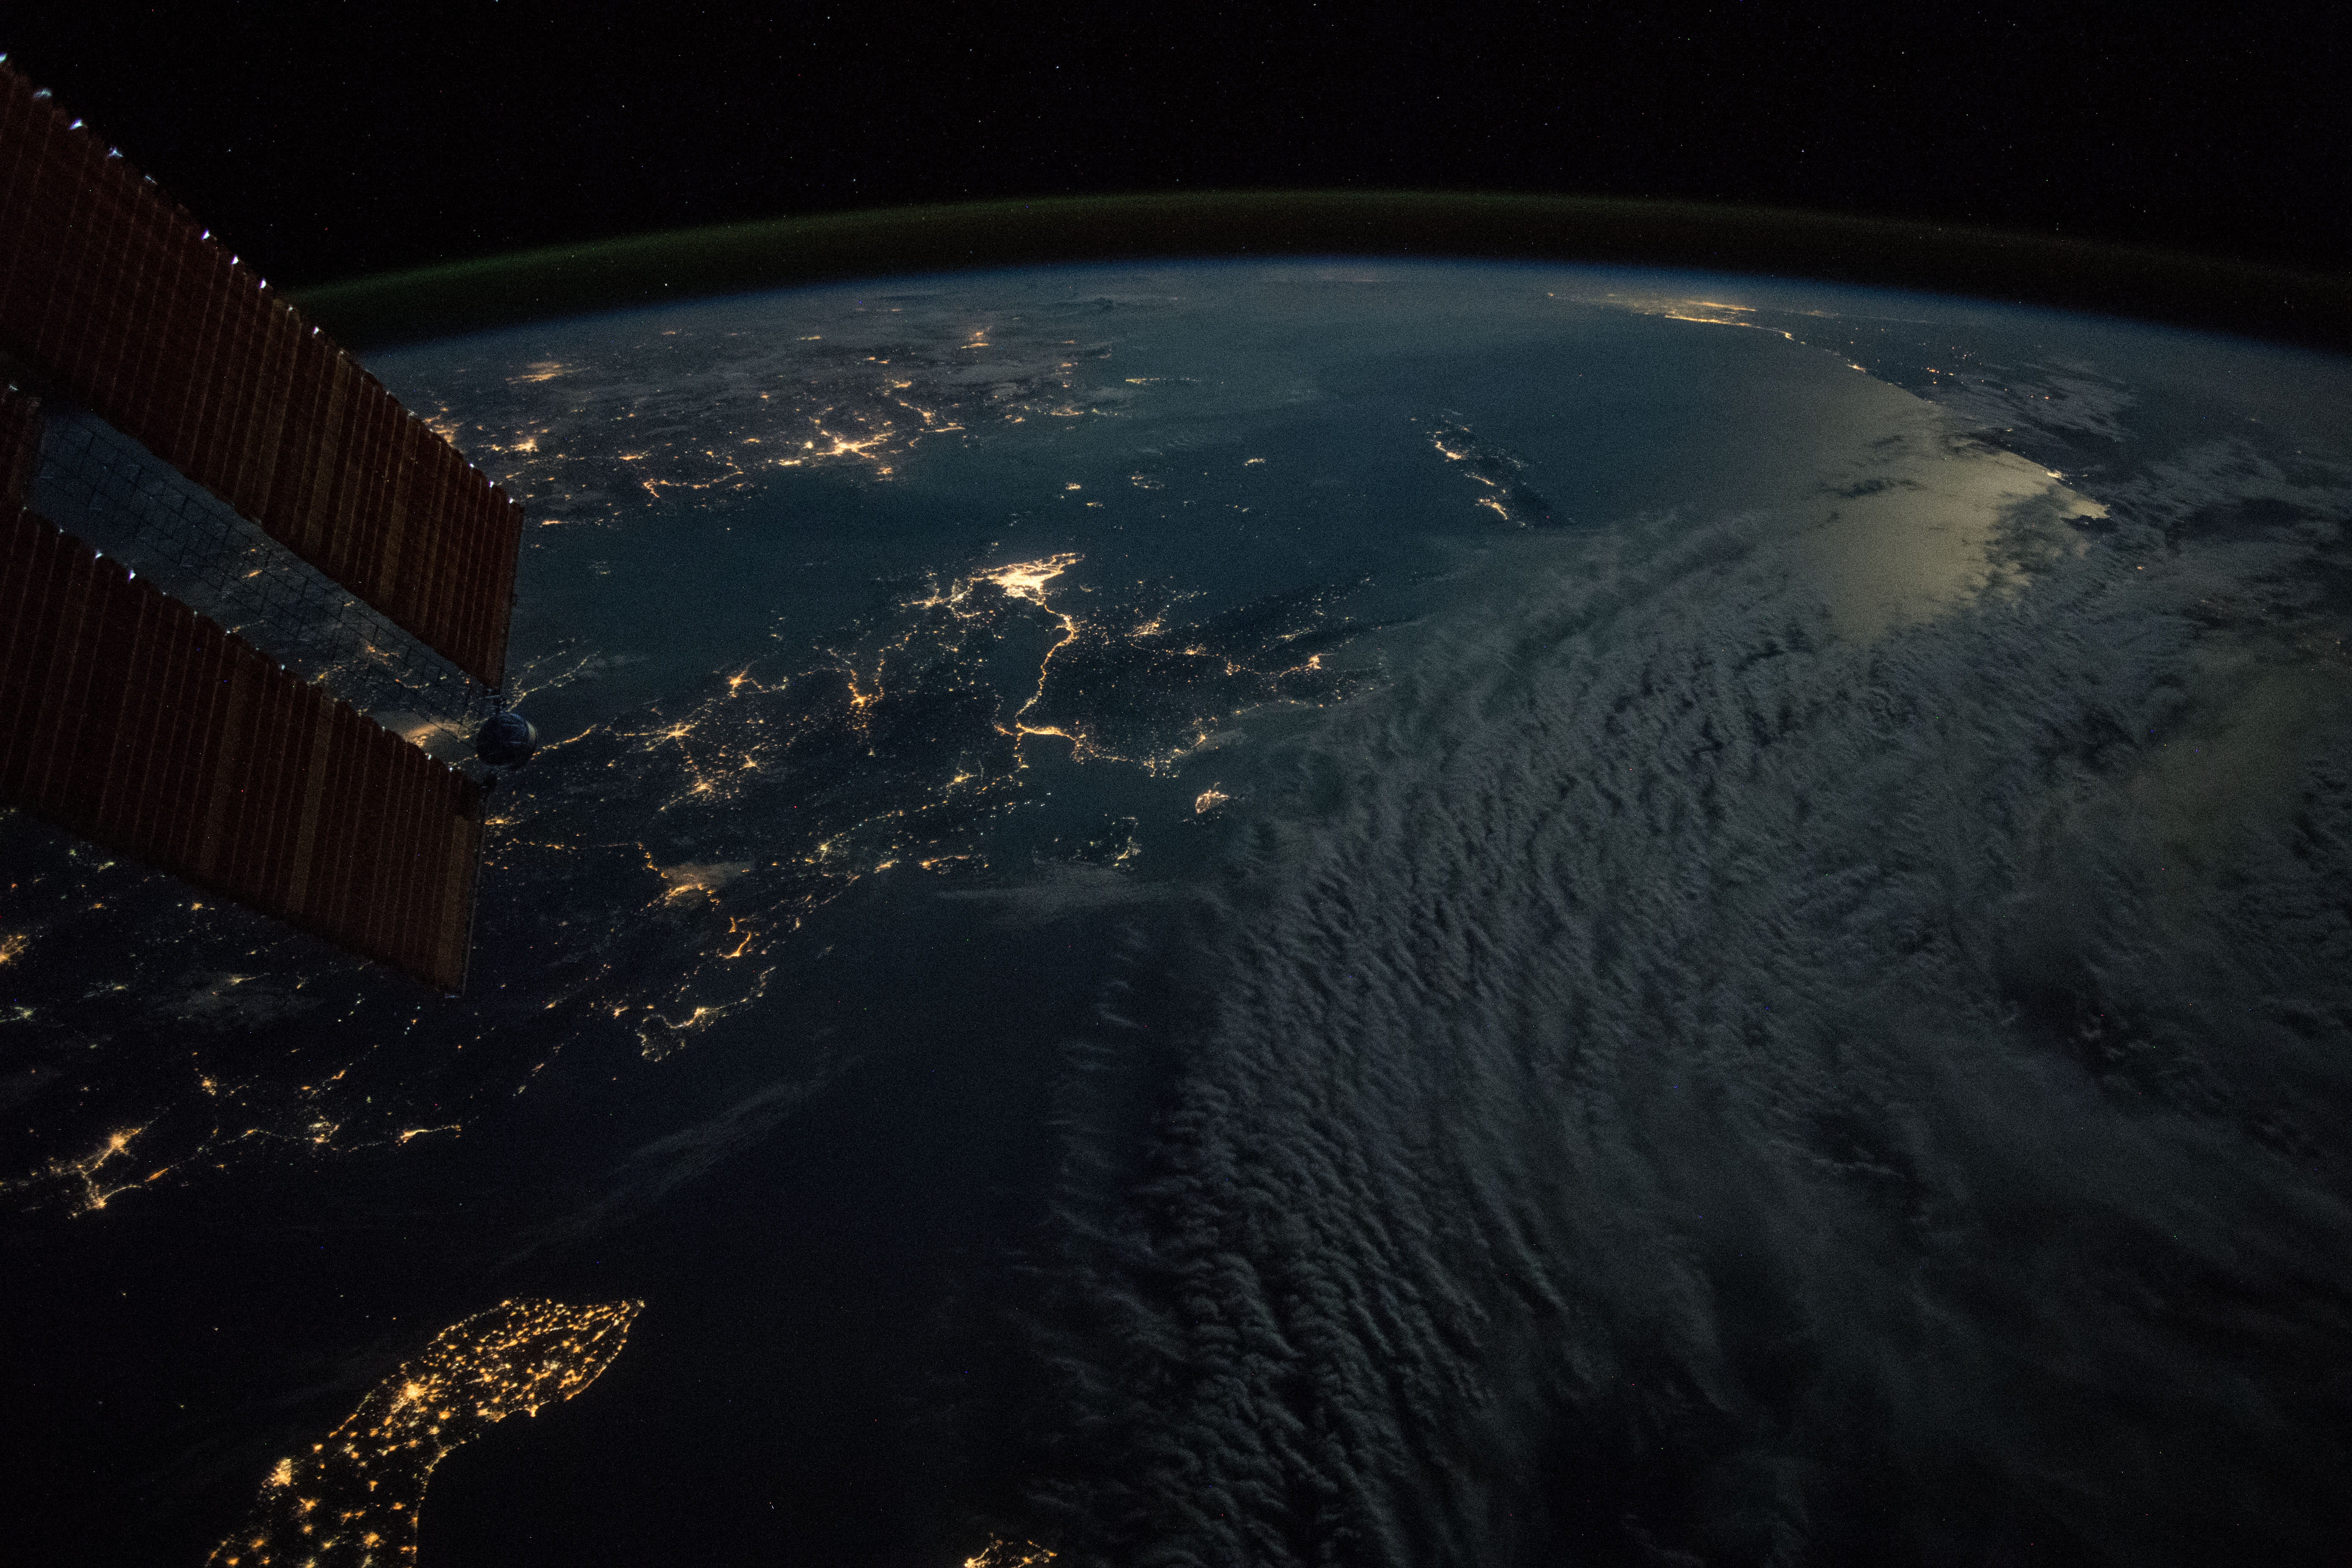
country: GREECE
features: ZAKINTHOS CITY, IONIAN SEA, IONIAN ISLANDS, POTRI ISLAND, KYPARISSIA CITY, KALAMATA CITY, ATHENS CITY
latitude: 37.5
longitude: 21.0
